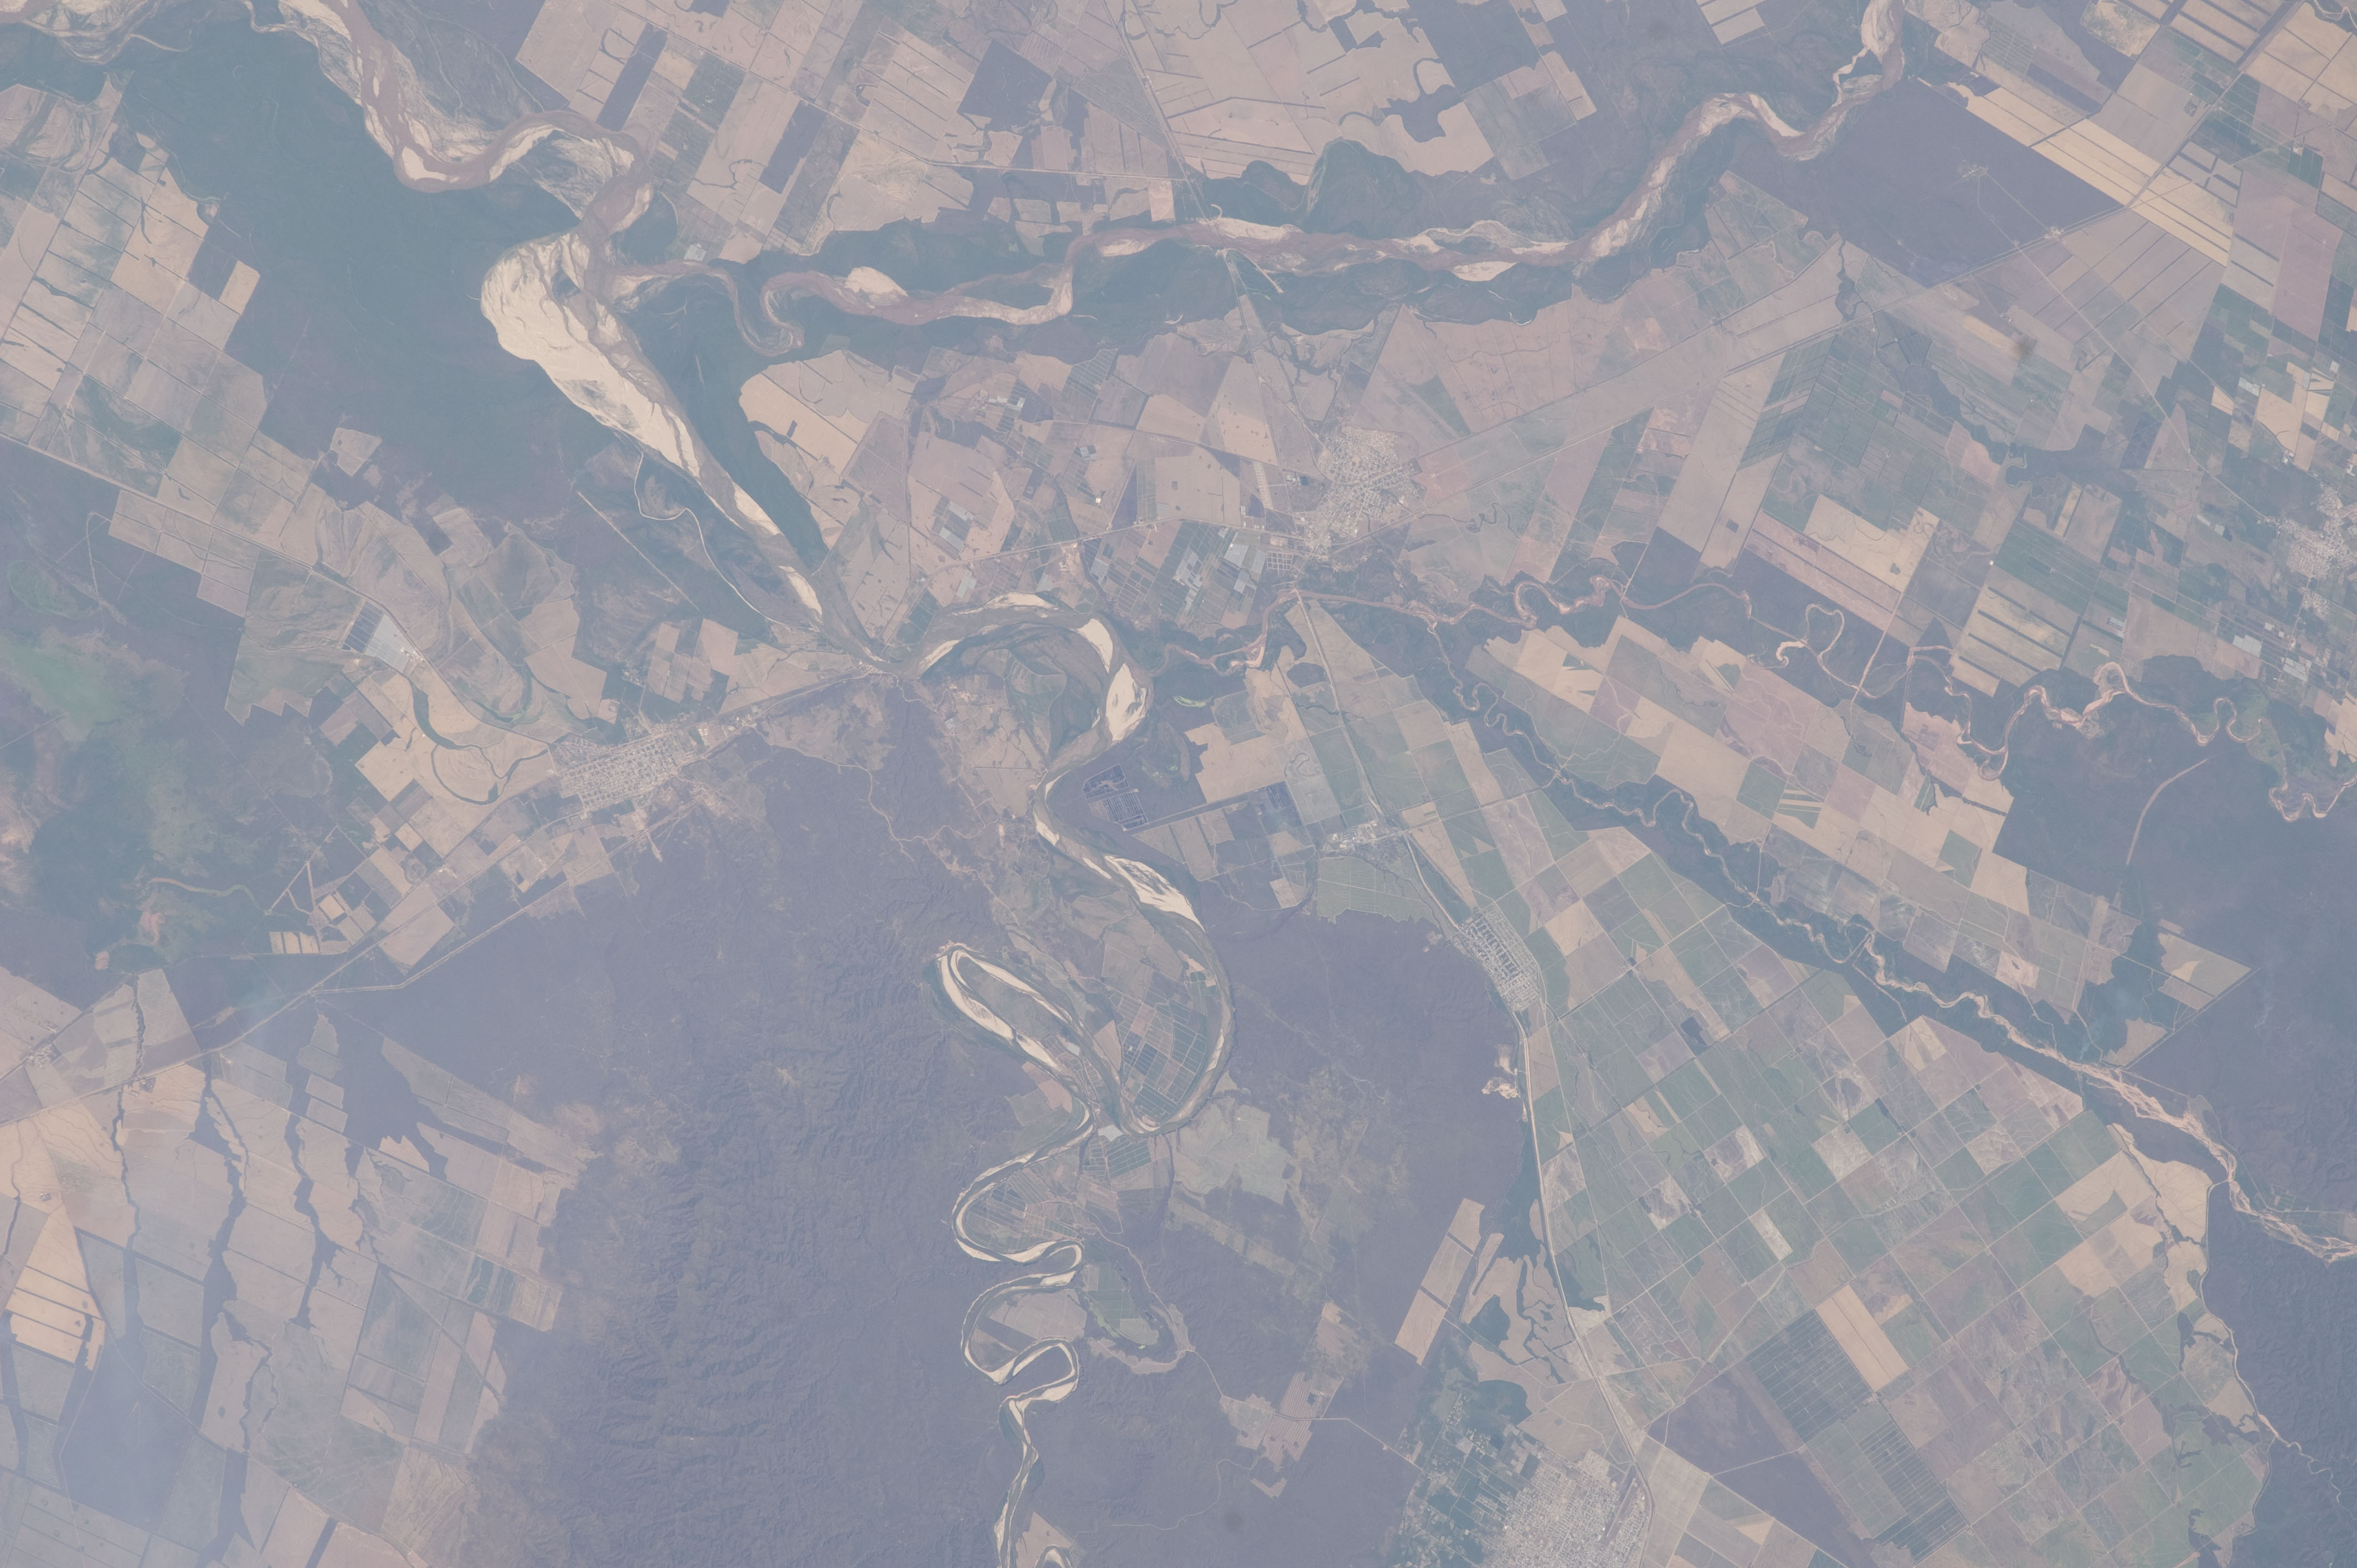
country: ARGENTINA
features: BERMEJO R., MEANDERS, AGR., EMBARCACION
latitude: -23.3
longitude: -64.2
